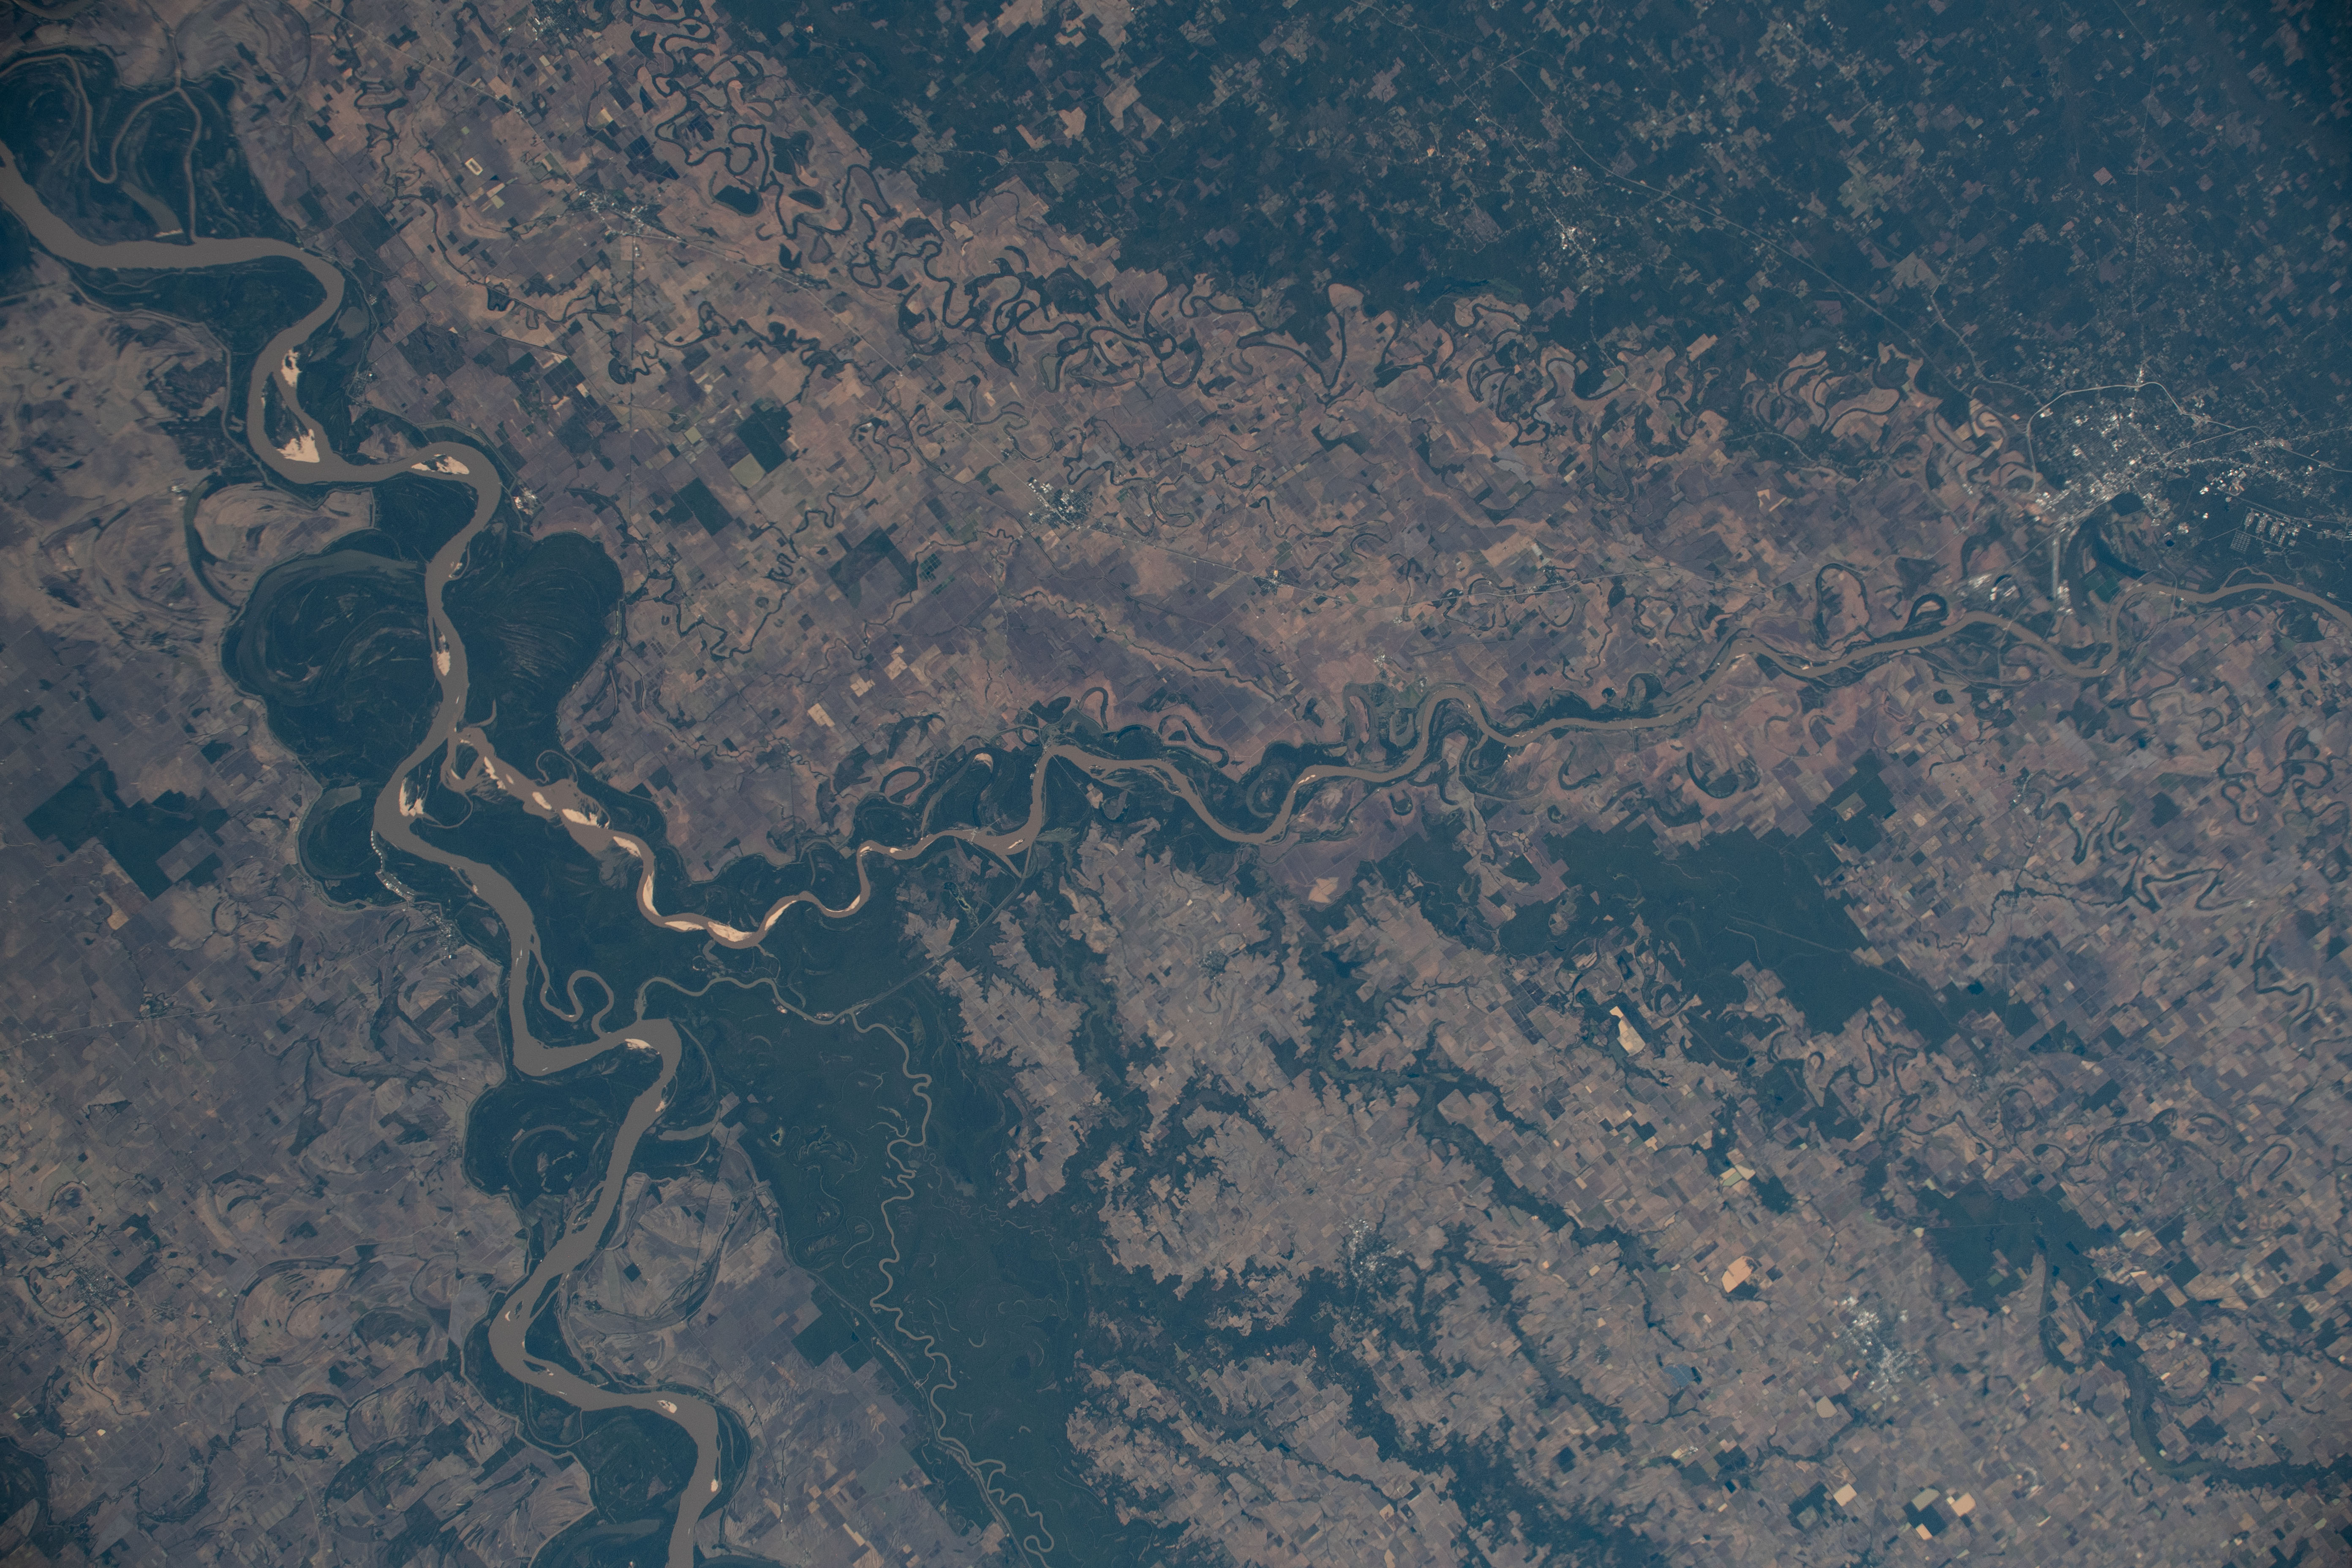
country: USA-ARKANSAS
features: ARKANSAS RIVER
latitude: 34.1
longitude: -91.6
